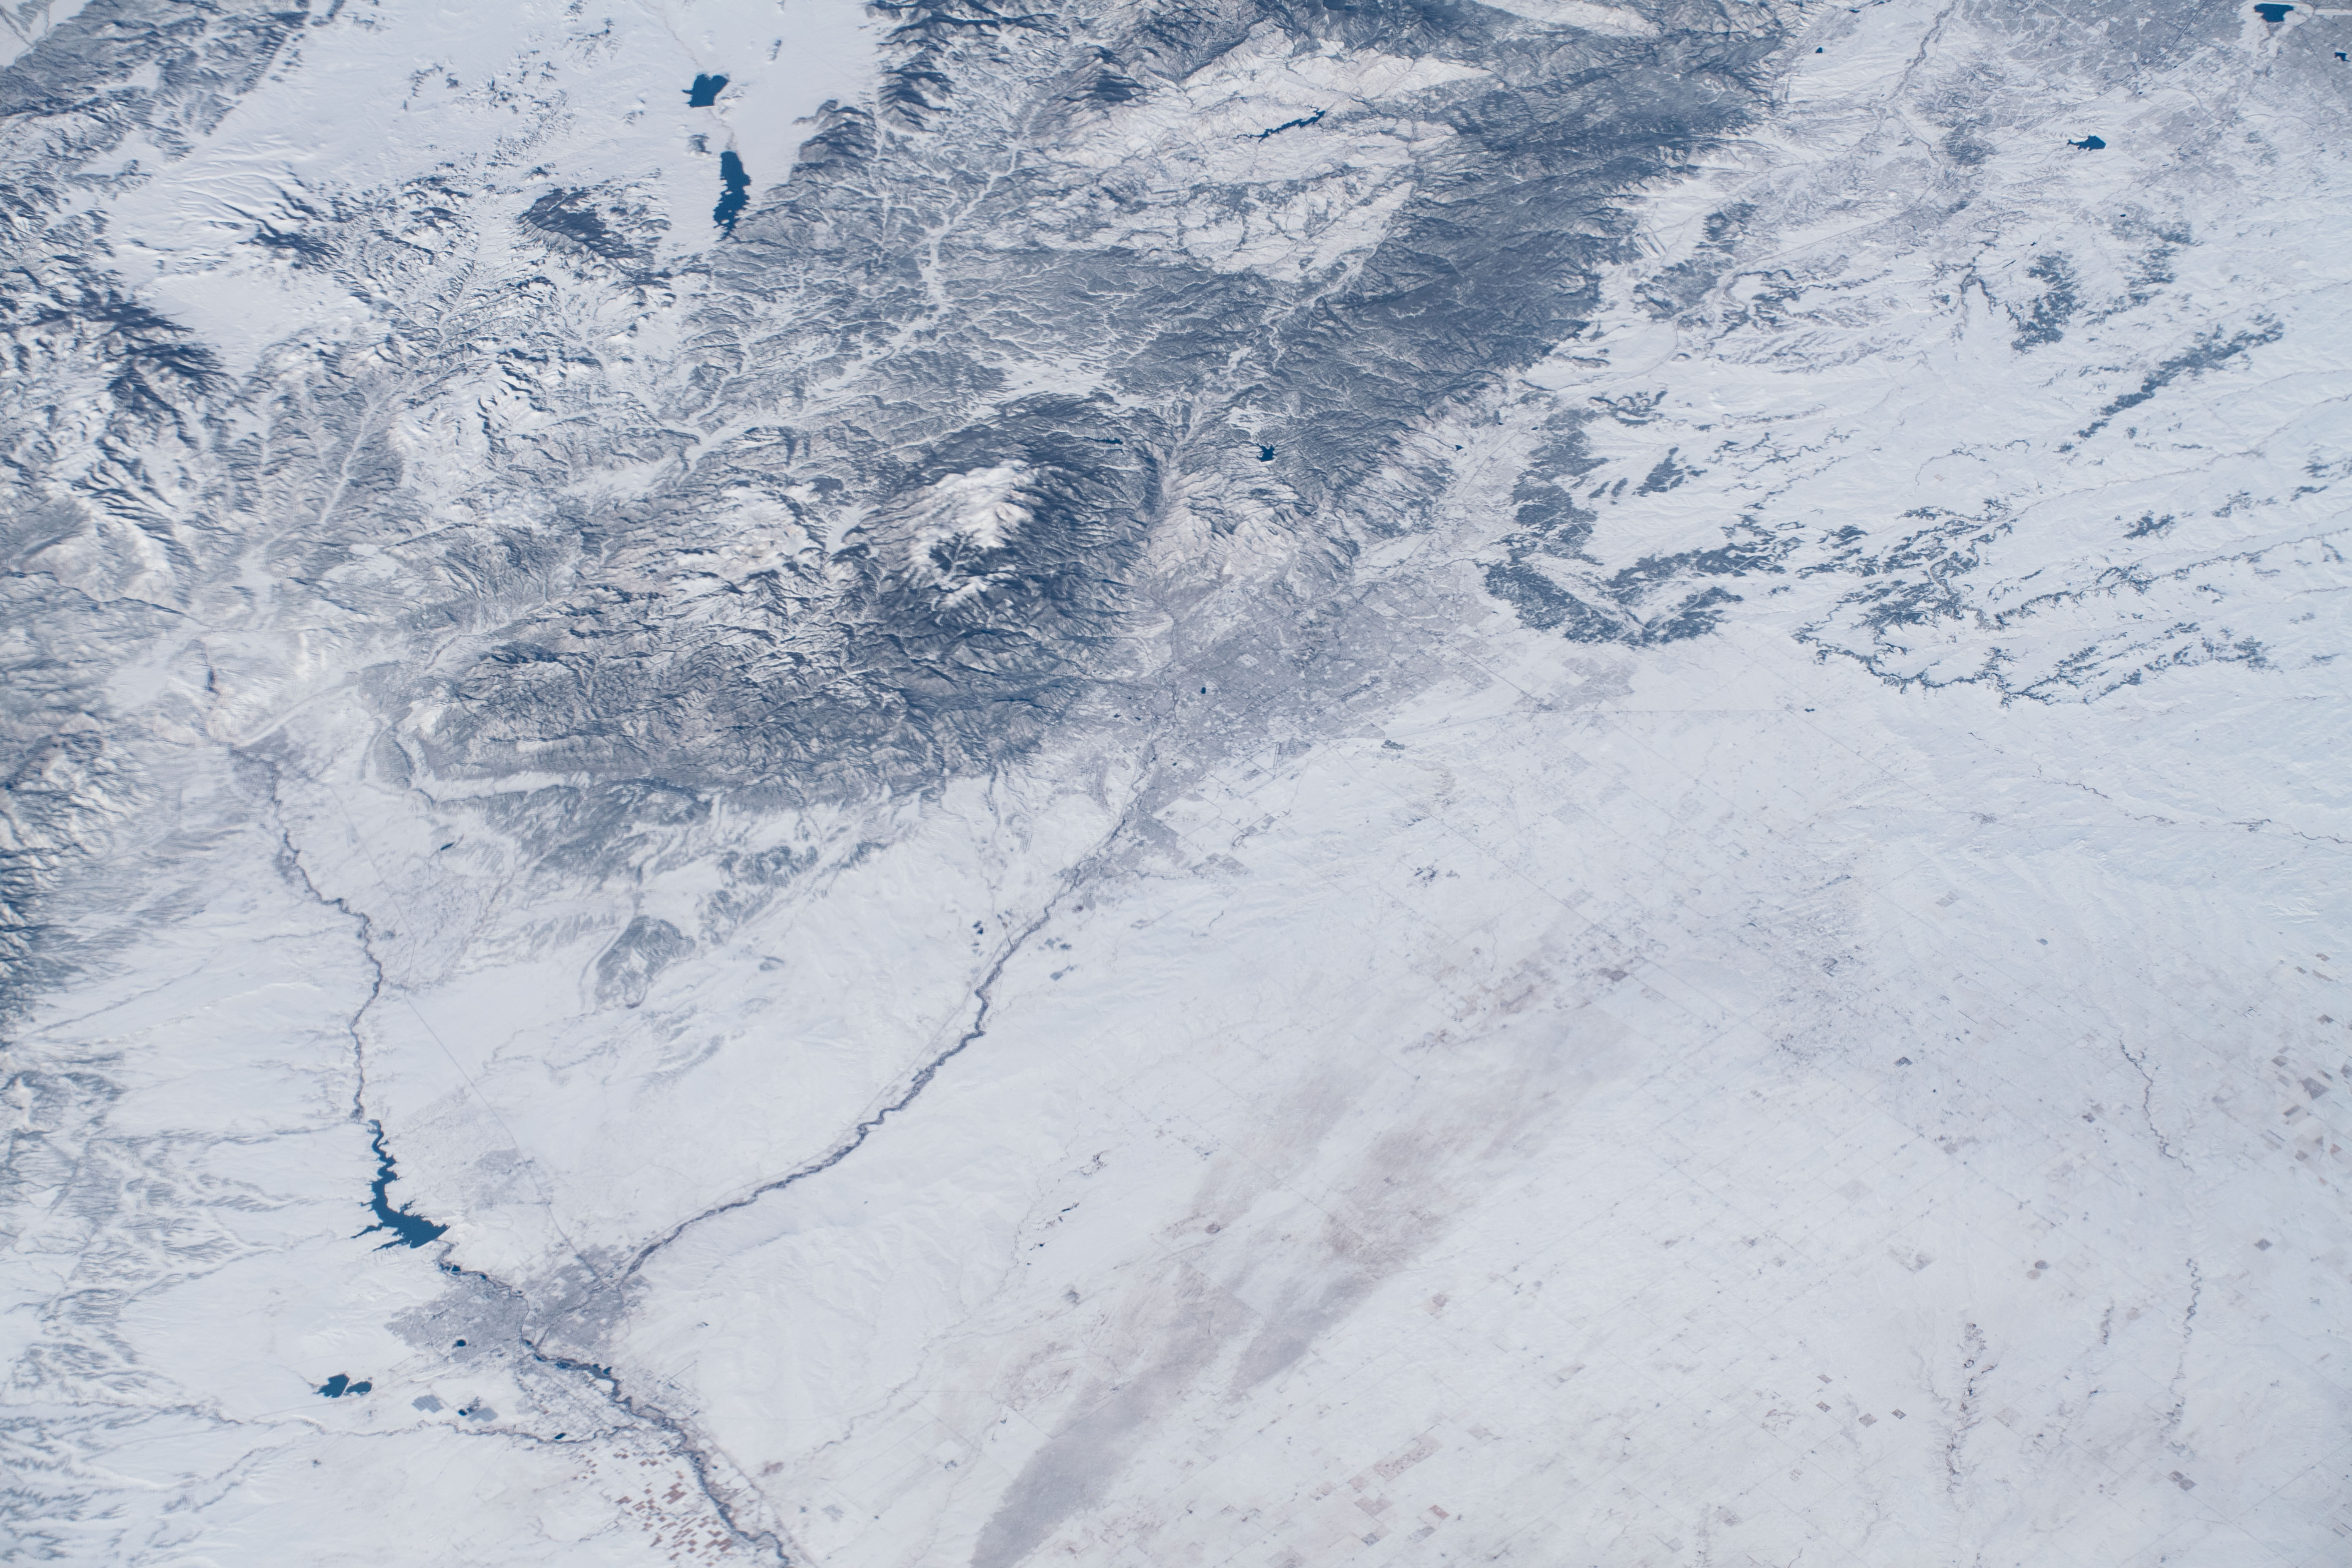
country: USA-COLORADO
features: FORT CARSON, COLORADO SPRINGS, PUEBLO RESERVOIR, COLORADO
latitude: 38.8
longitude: -104.7
